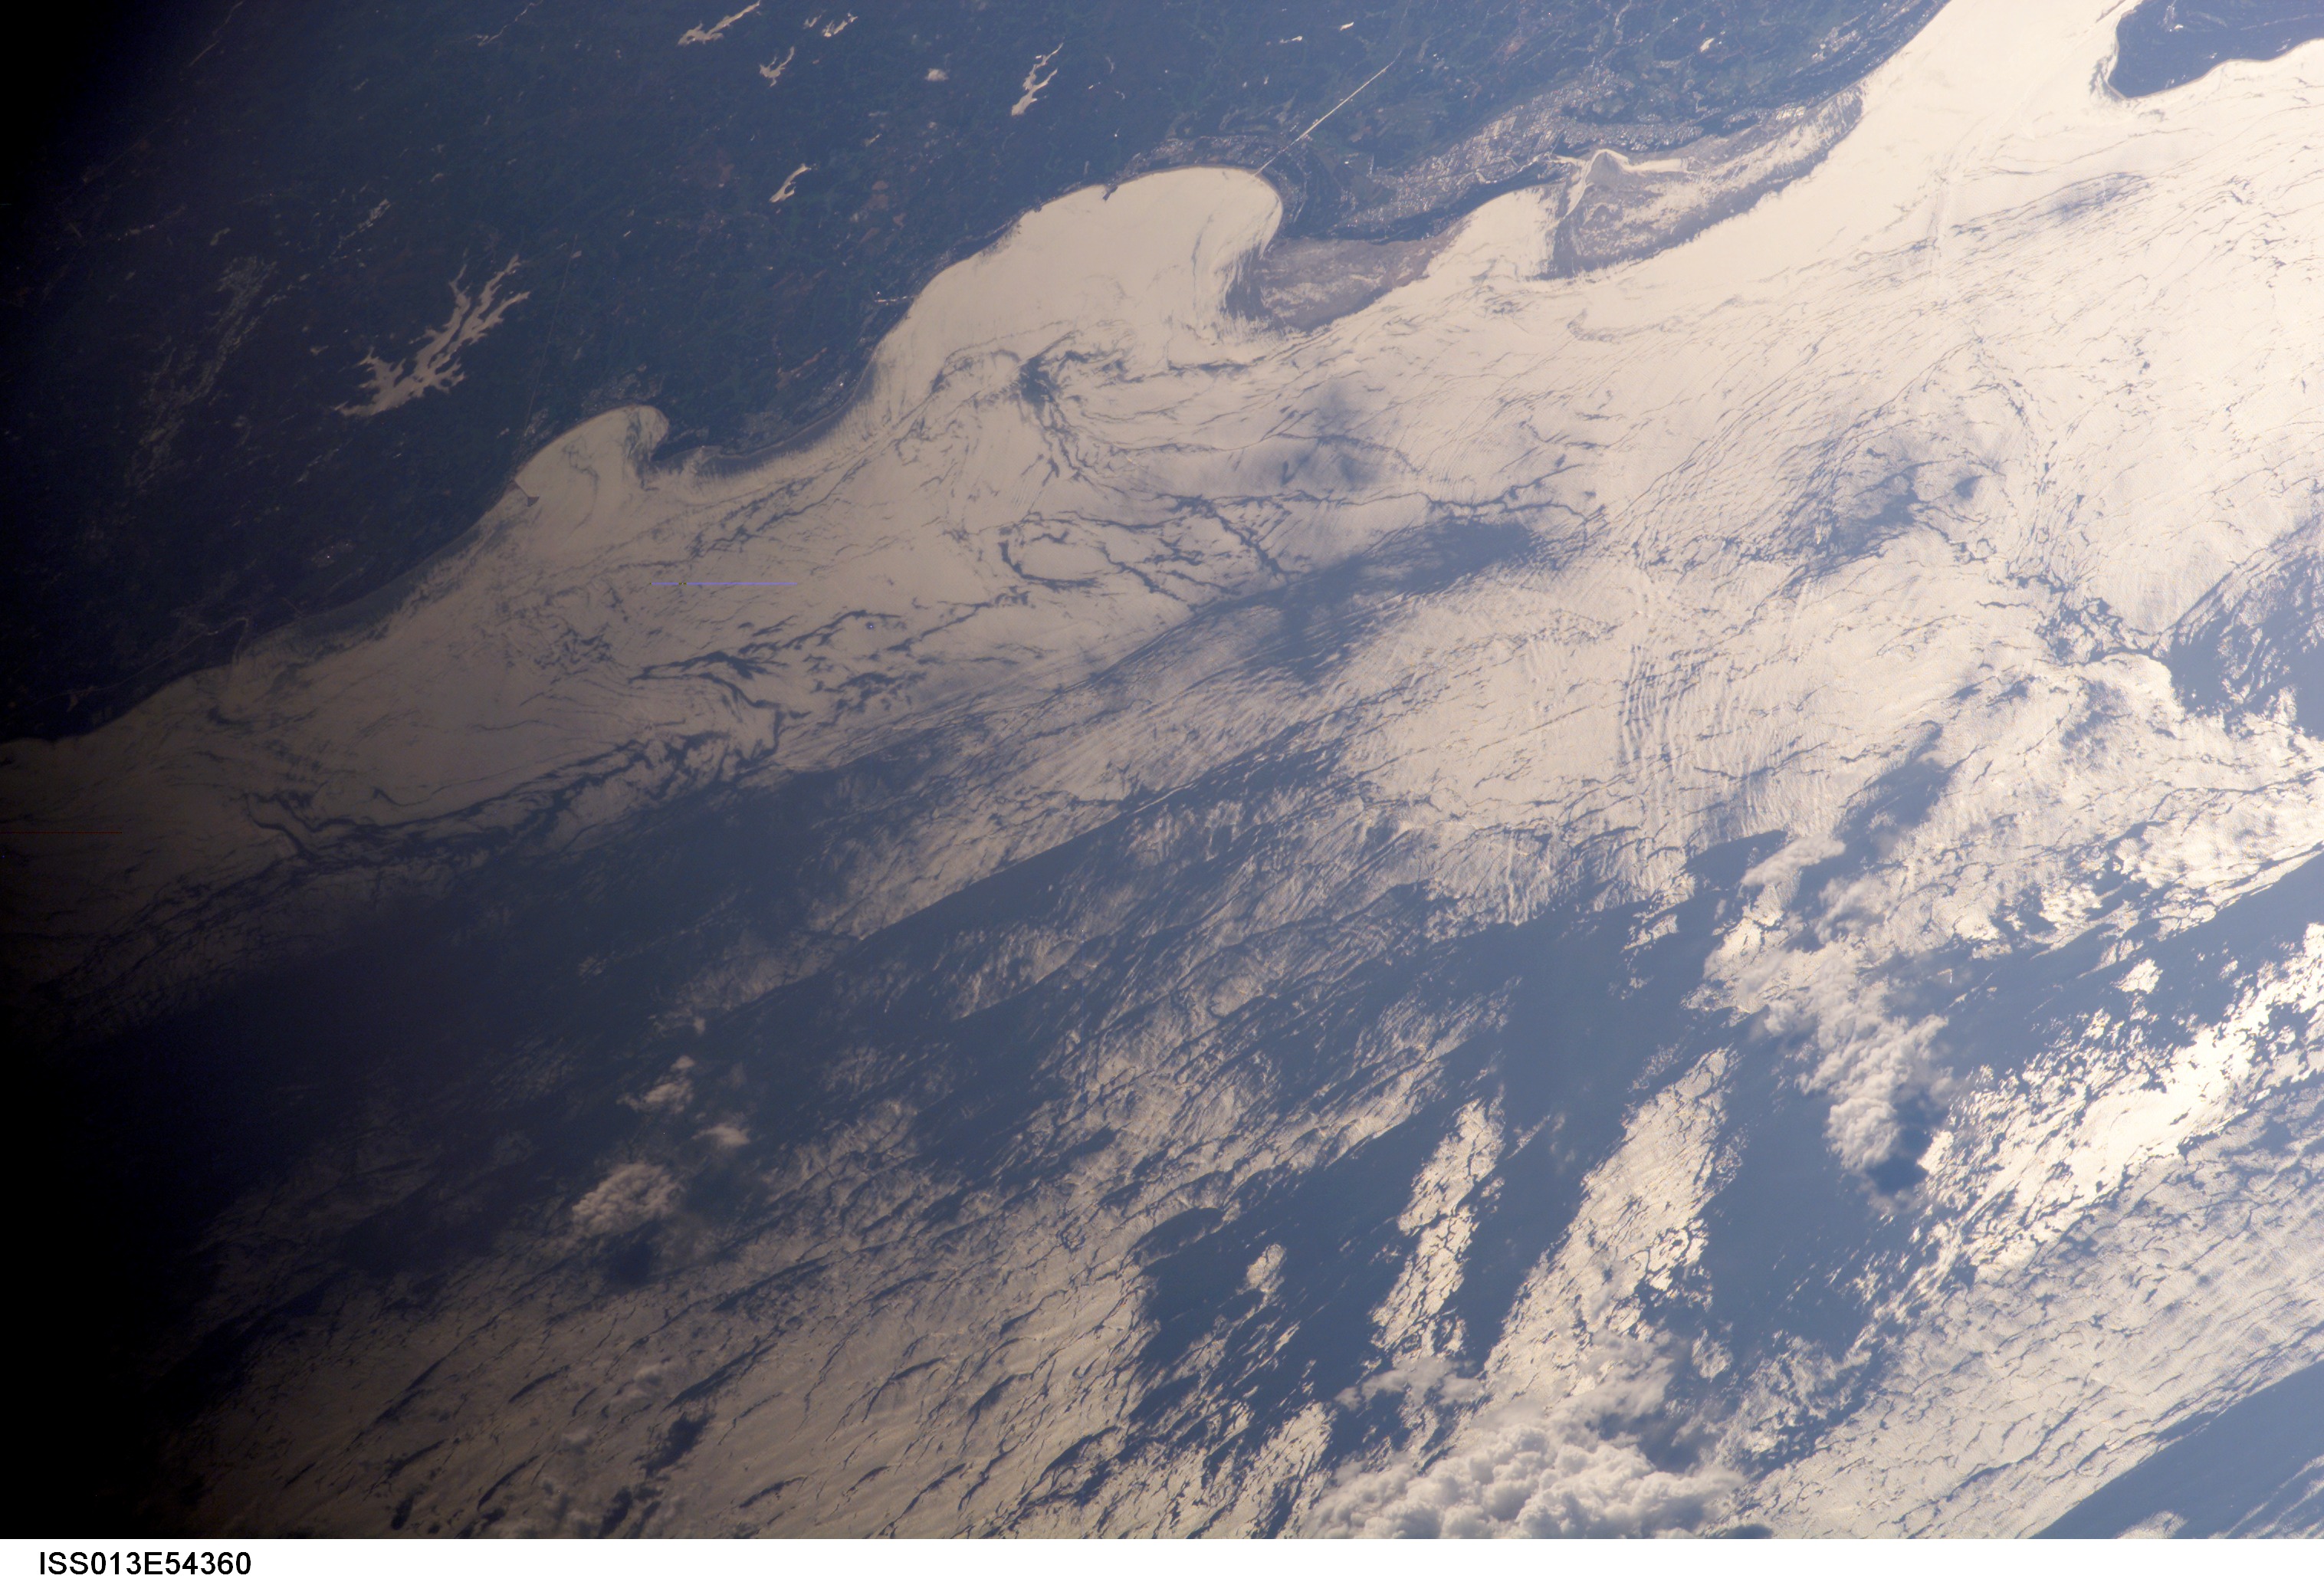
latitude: 19.3
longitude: 110.8
